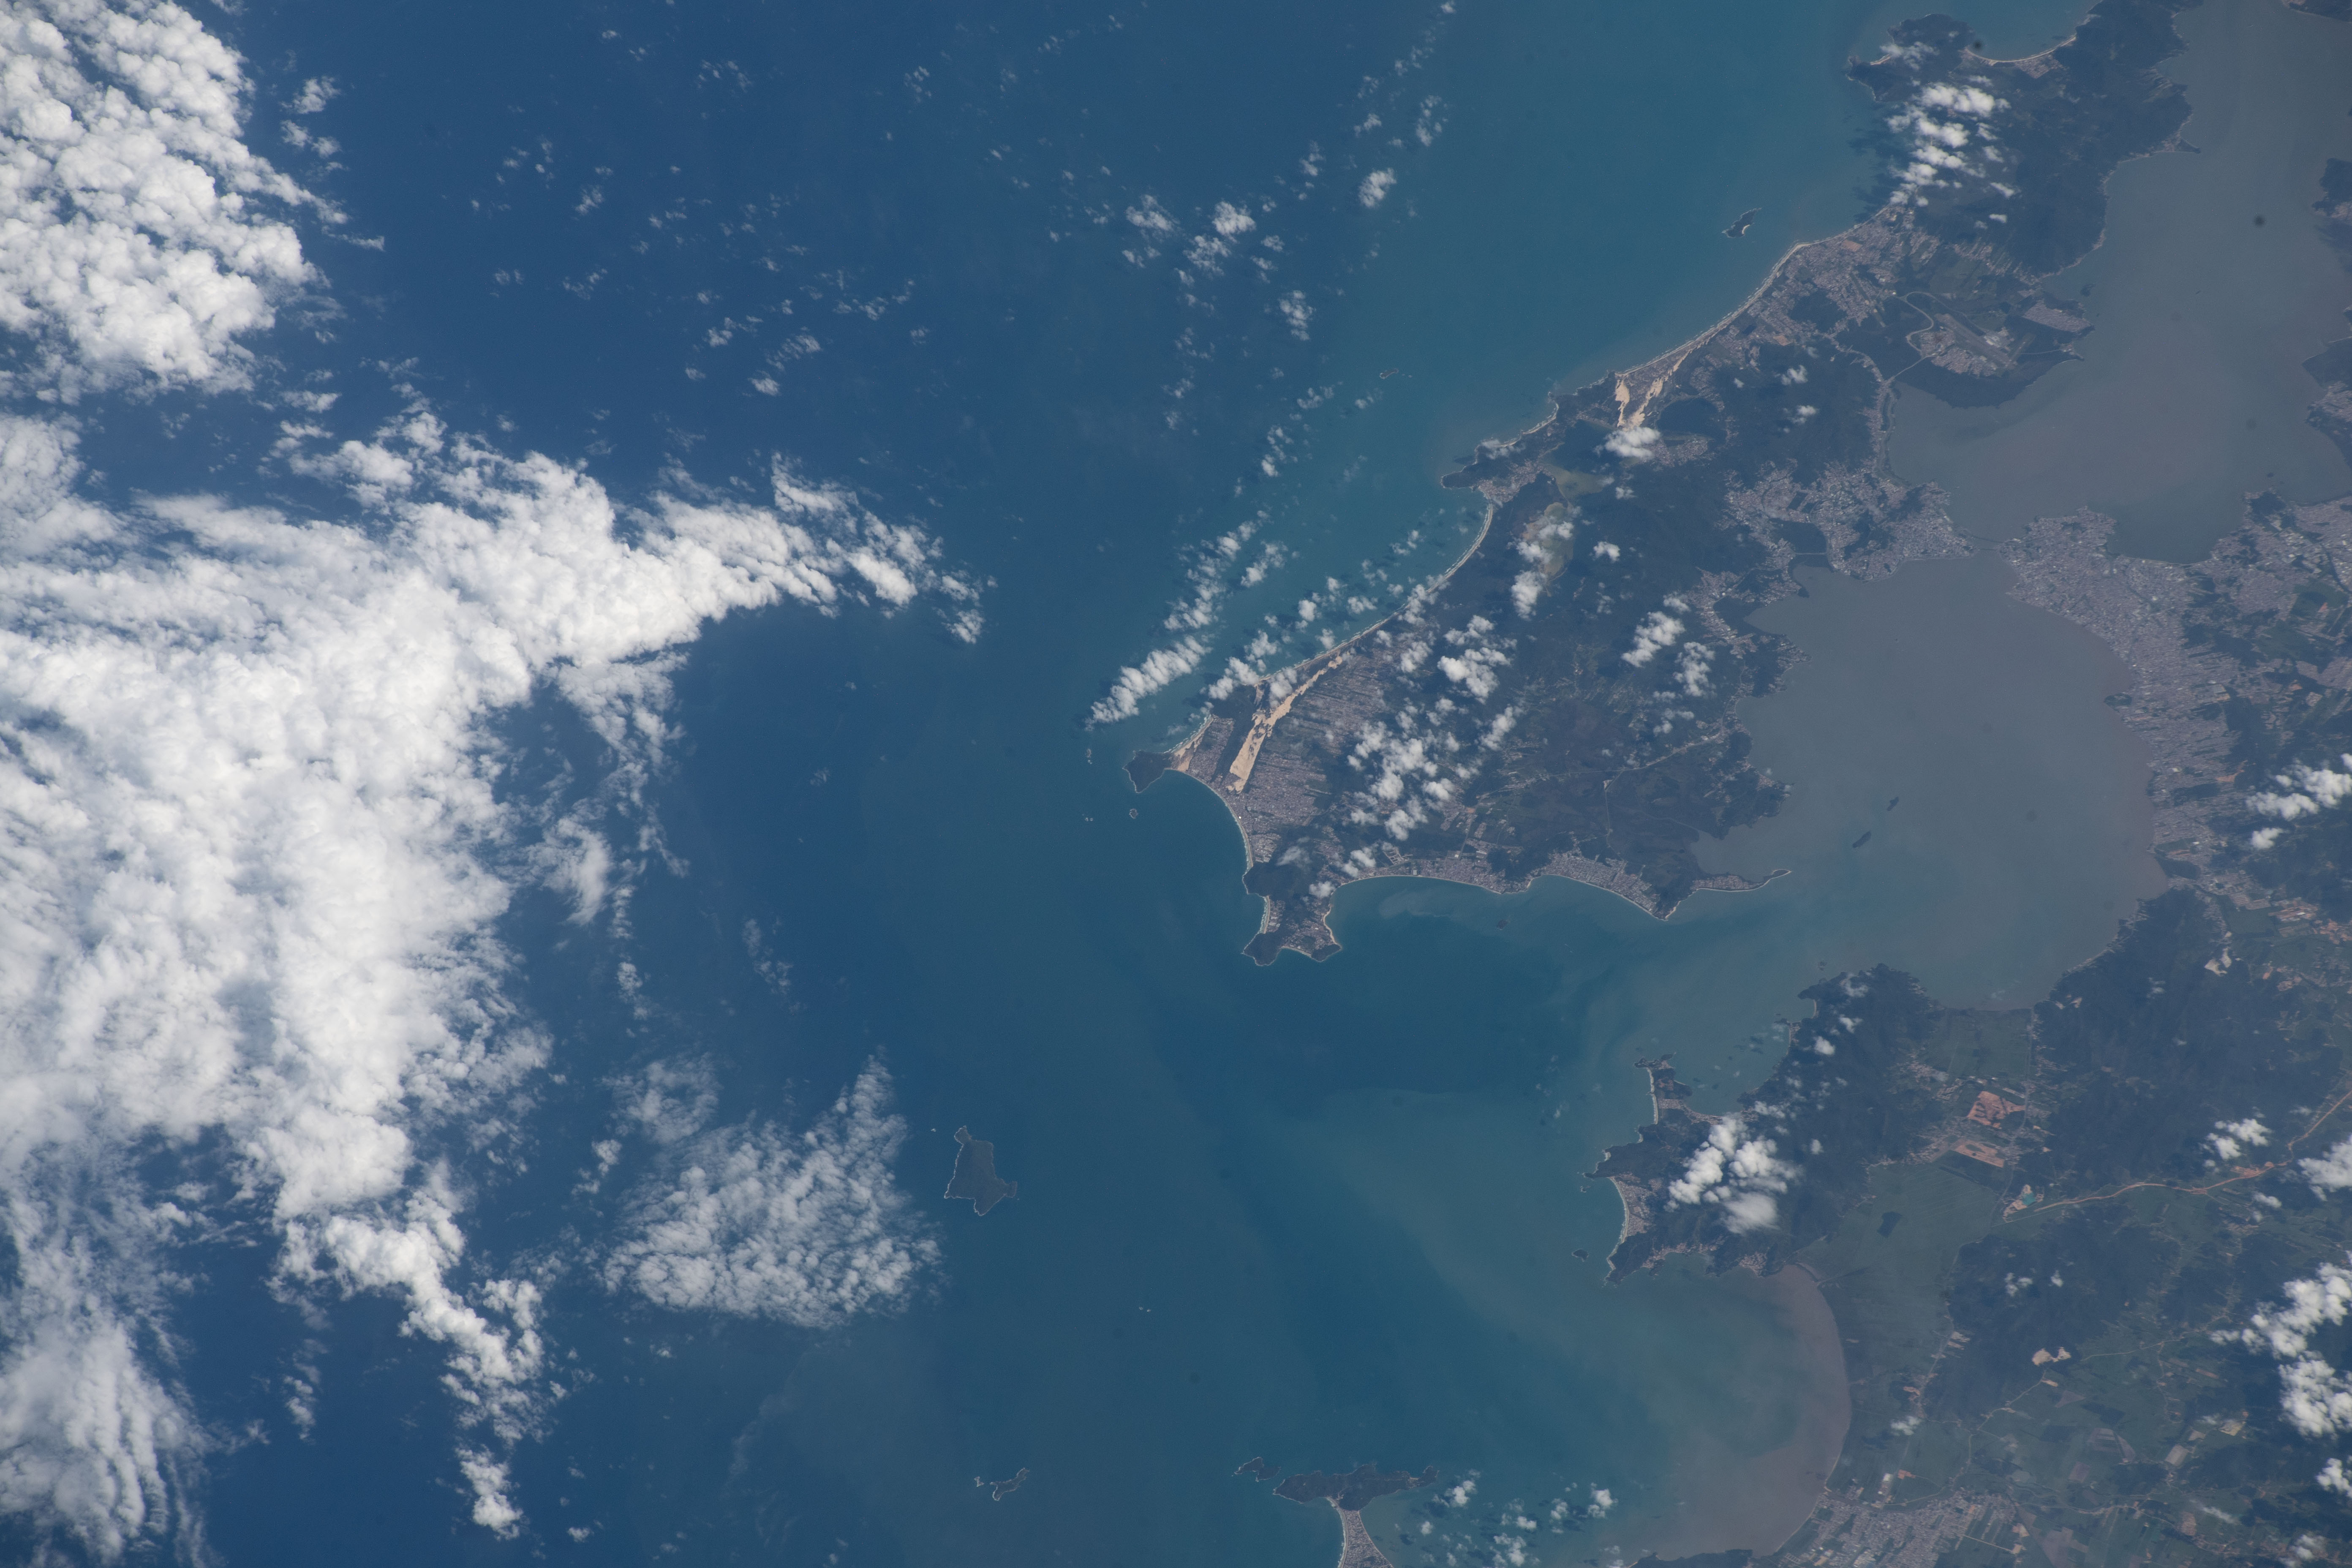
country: BRAZIL
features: STATE OF SANTA CATARINA, FLORIANOPOLIS
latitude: -27.4
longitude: -48.5
